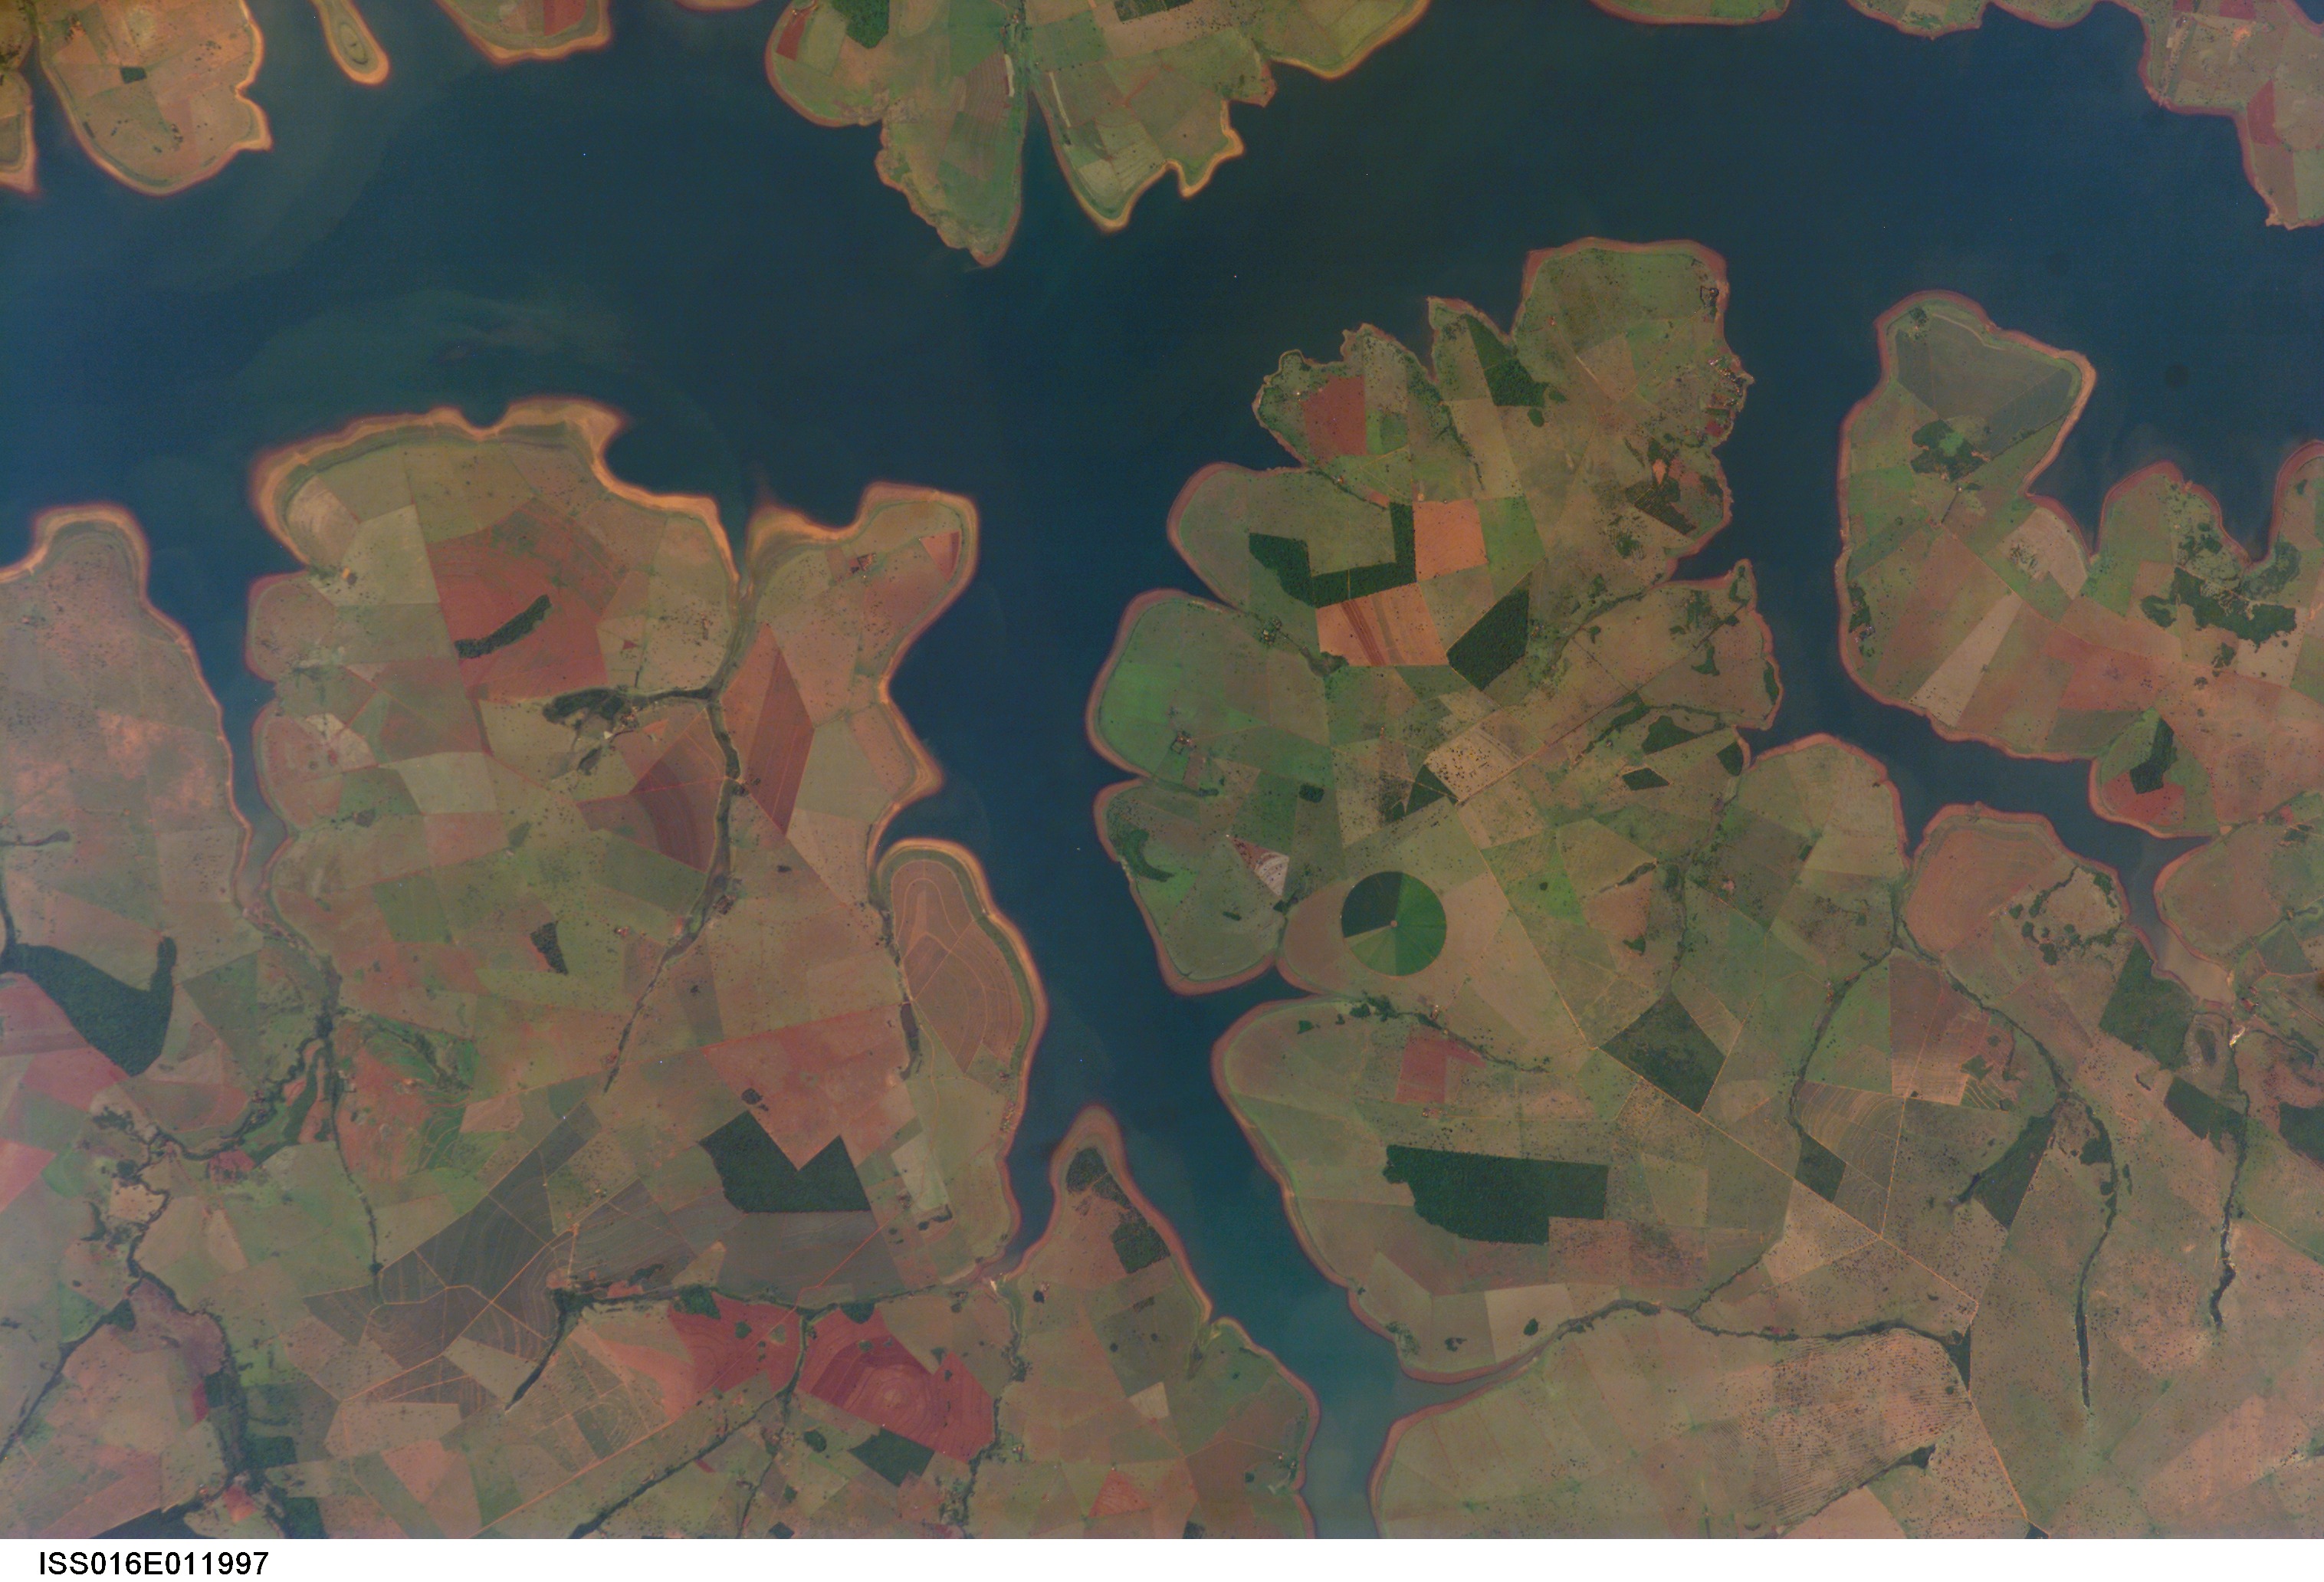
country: BRAZIL
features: PARANAIBA R., AGR.
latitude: -18.8
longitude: -50.4
